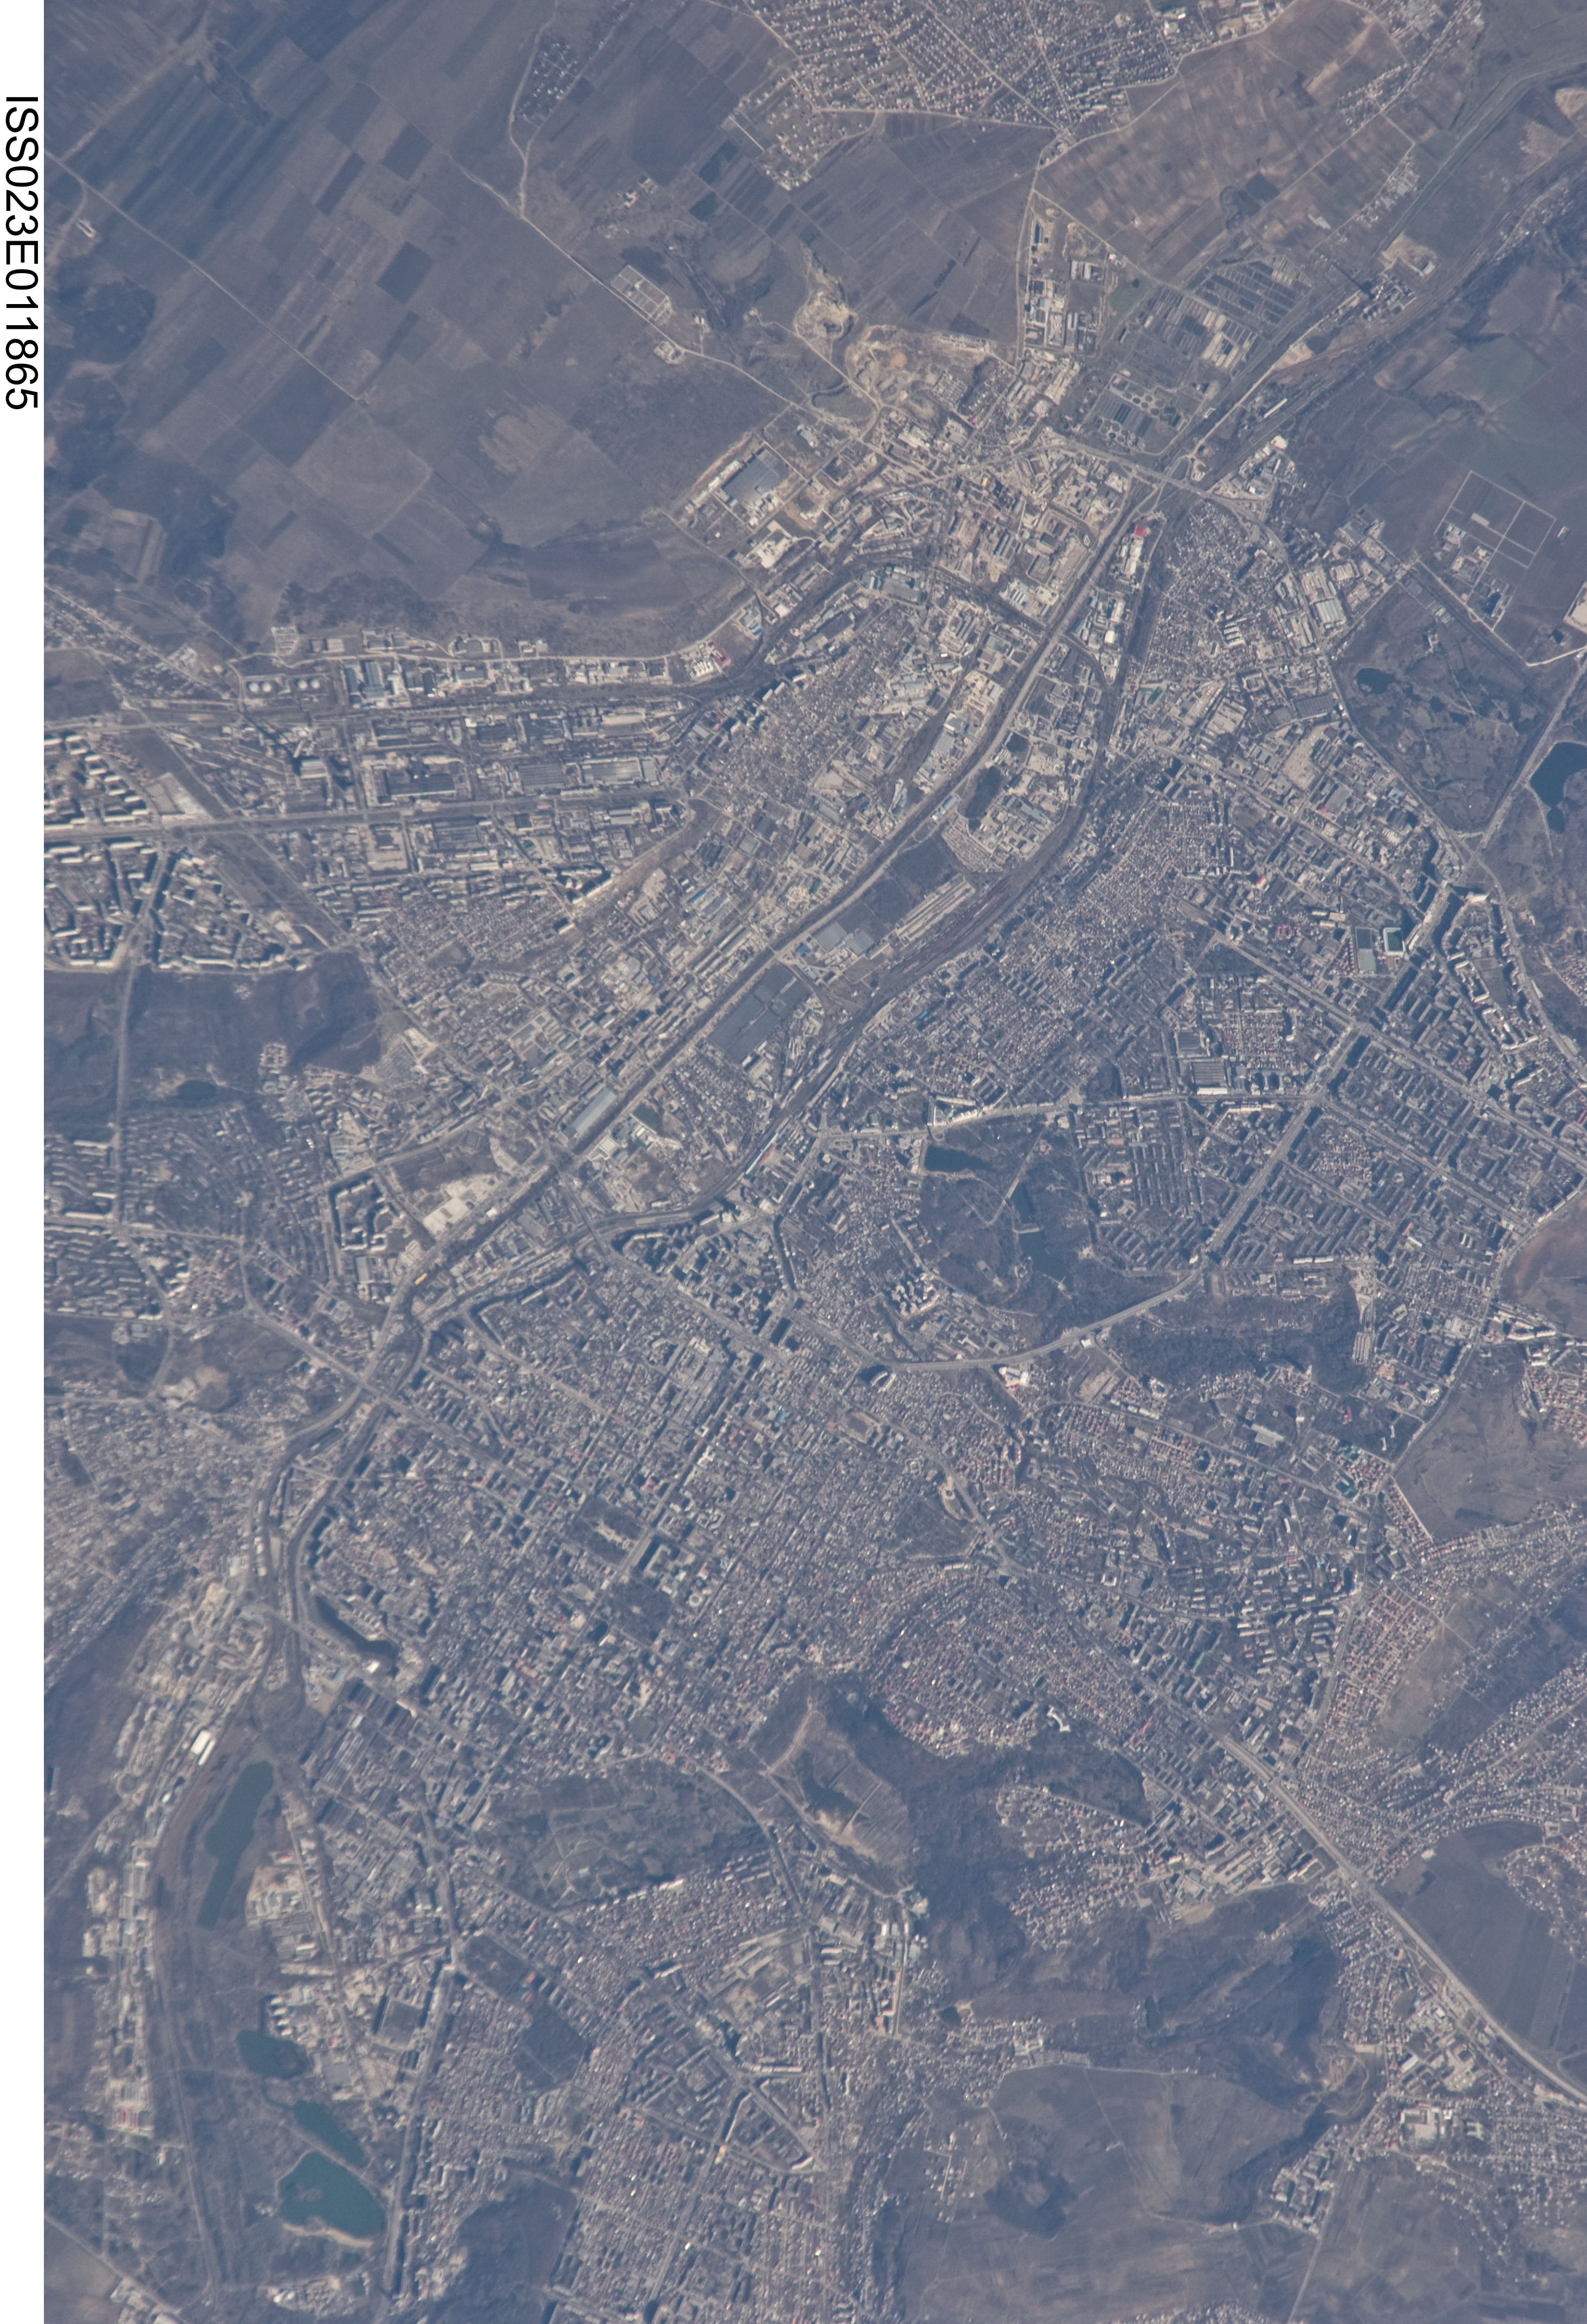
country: MOLDOVA
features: CHISIANU, ROADS, AGRICULTURE
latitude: 47.0
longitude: 28.9
